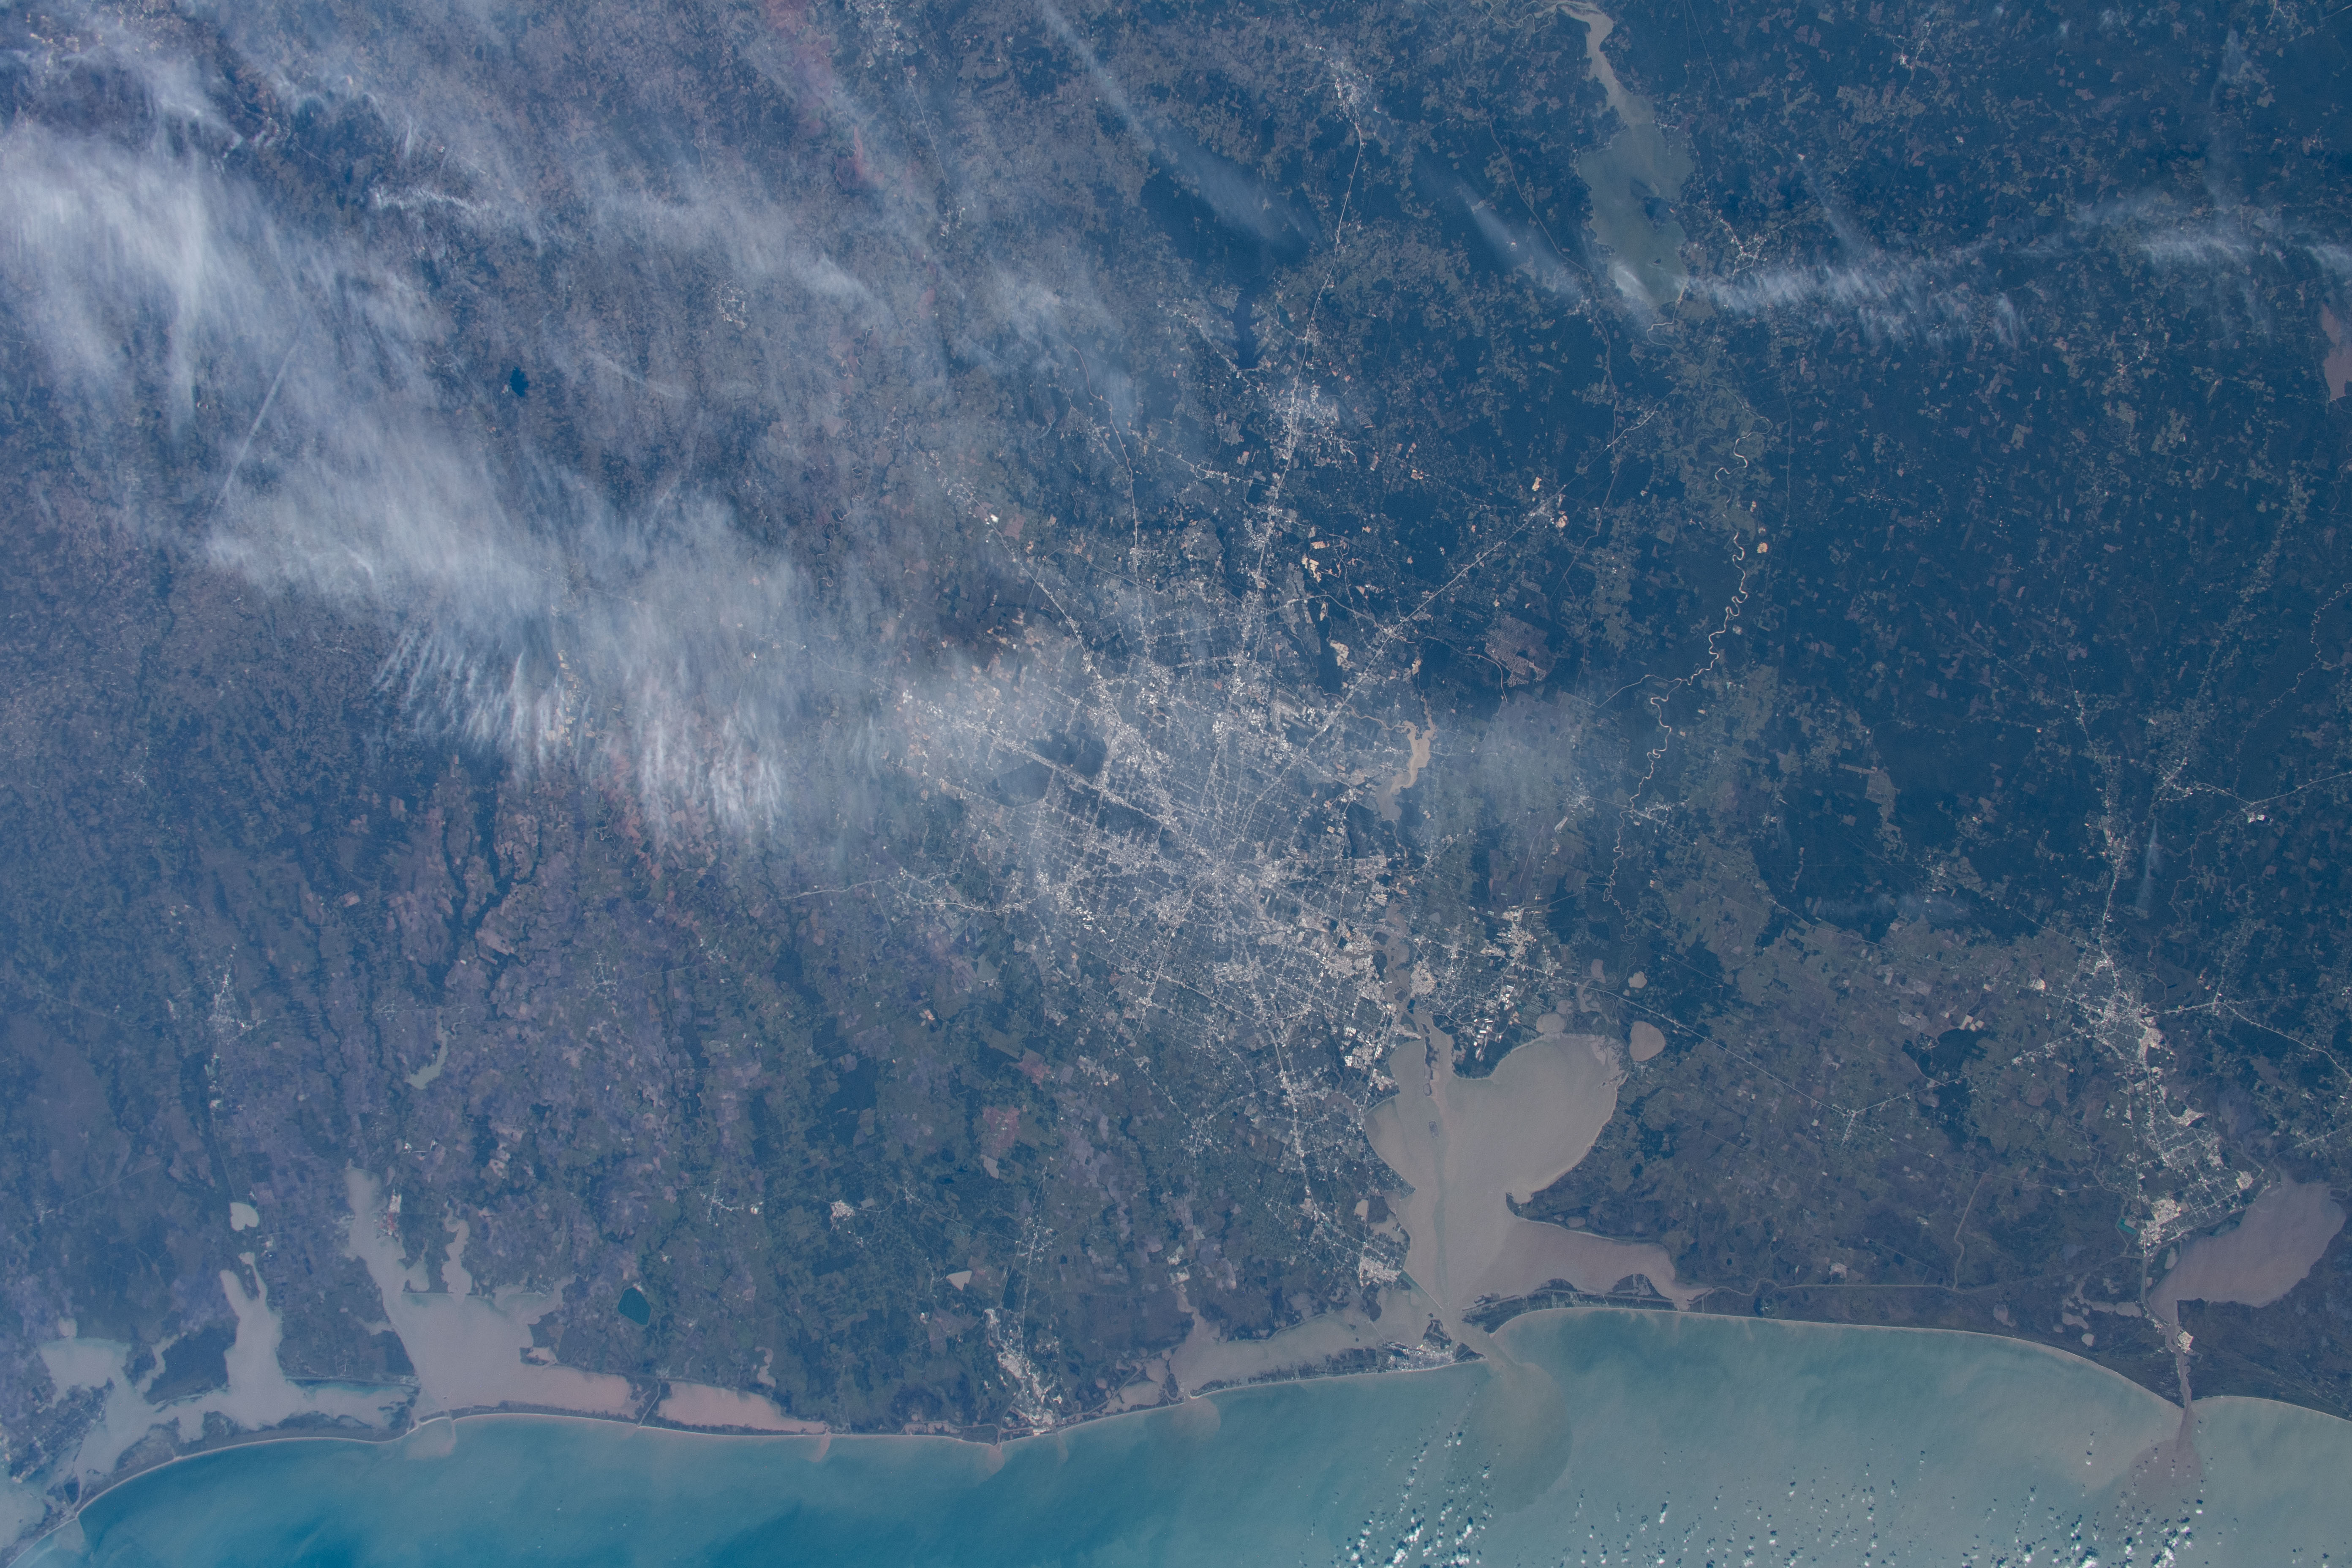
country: USA-TEXAS
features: HOUSTON, GALVESTON BAY, GALVESTON ISLAND
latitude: 30.0
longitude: -95.5
